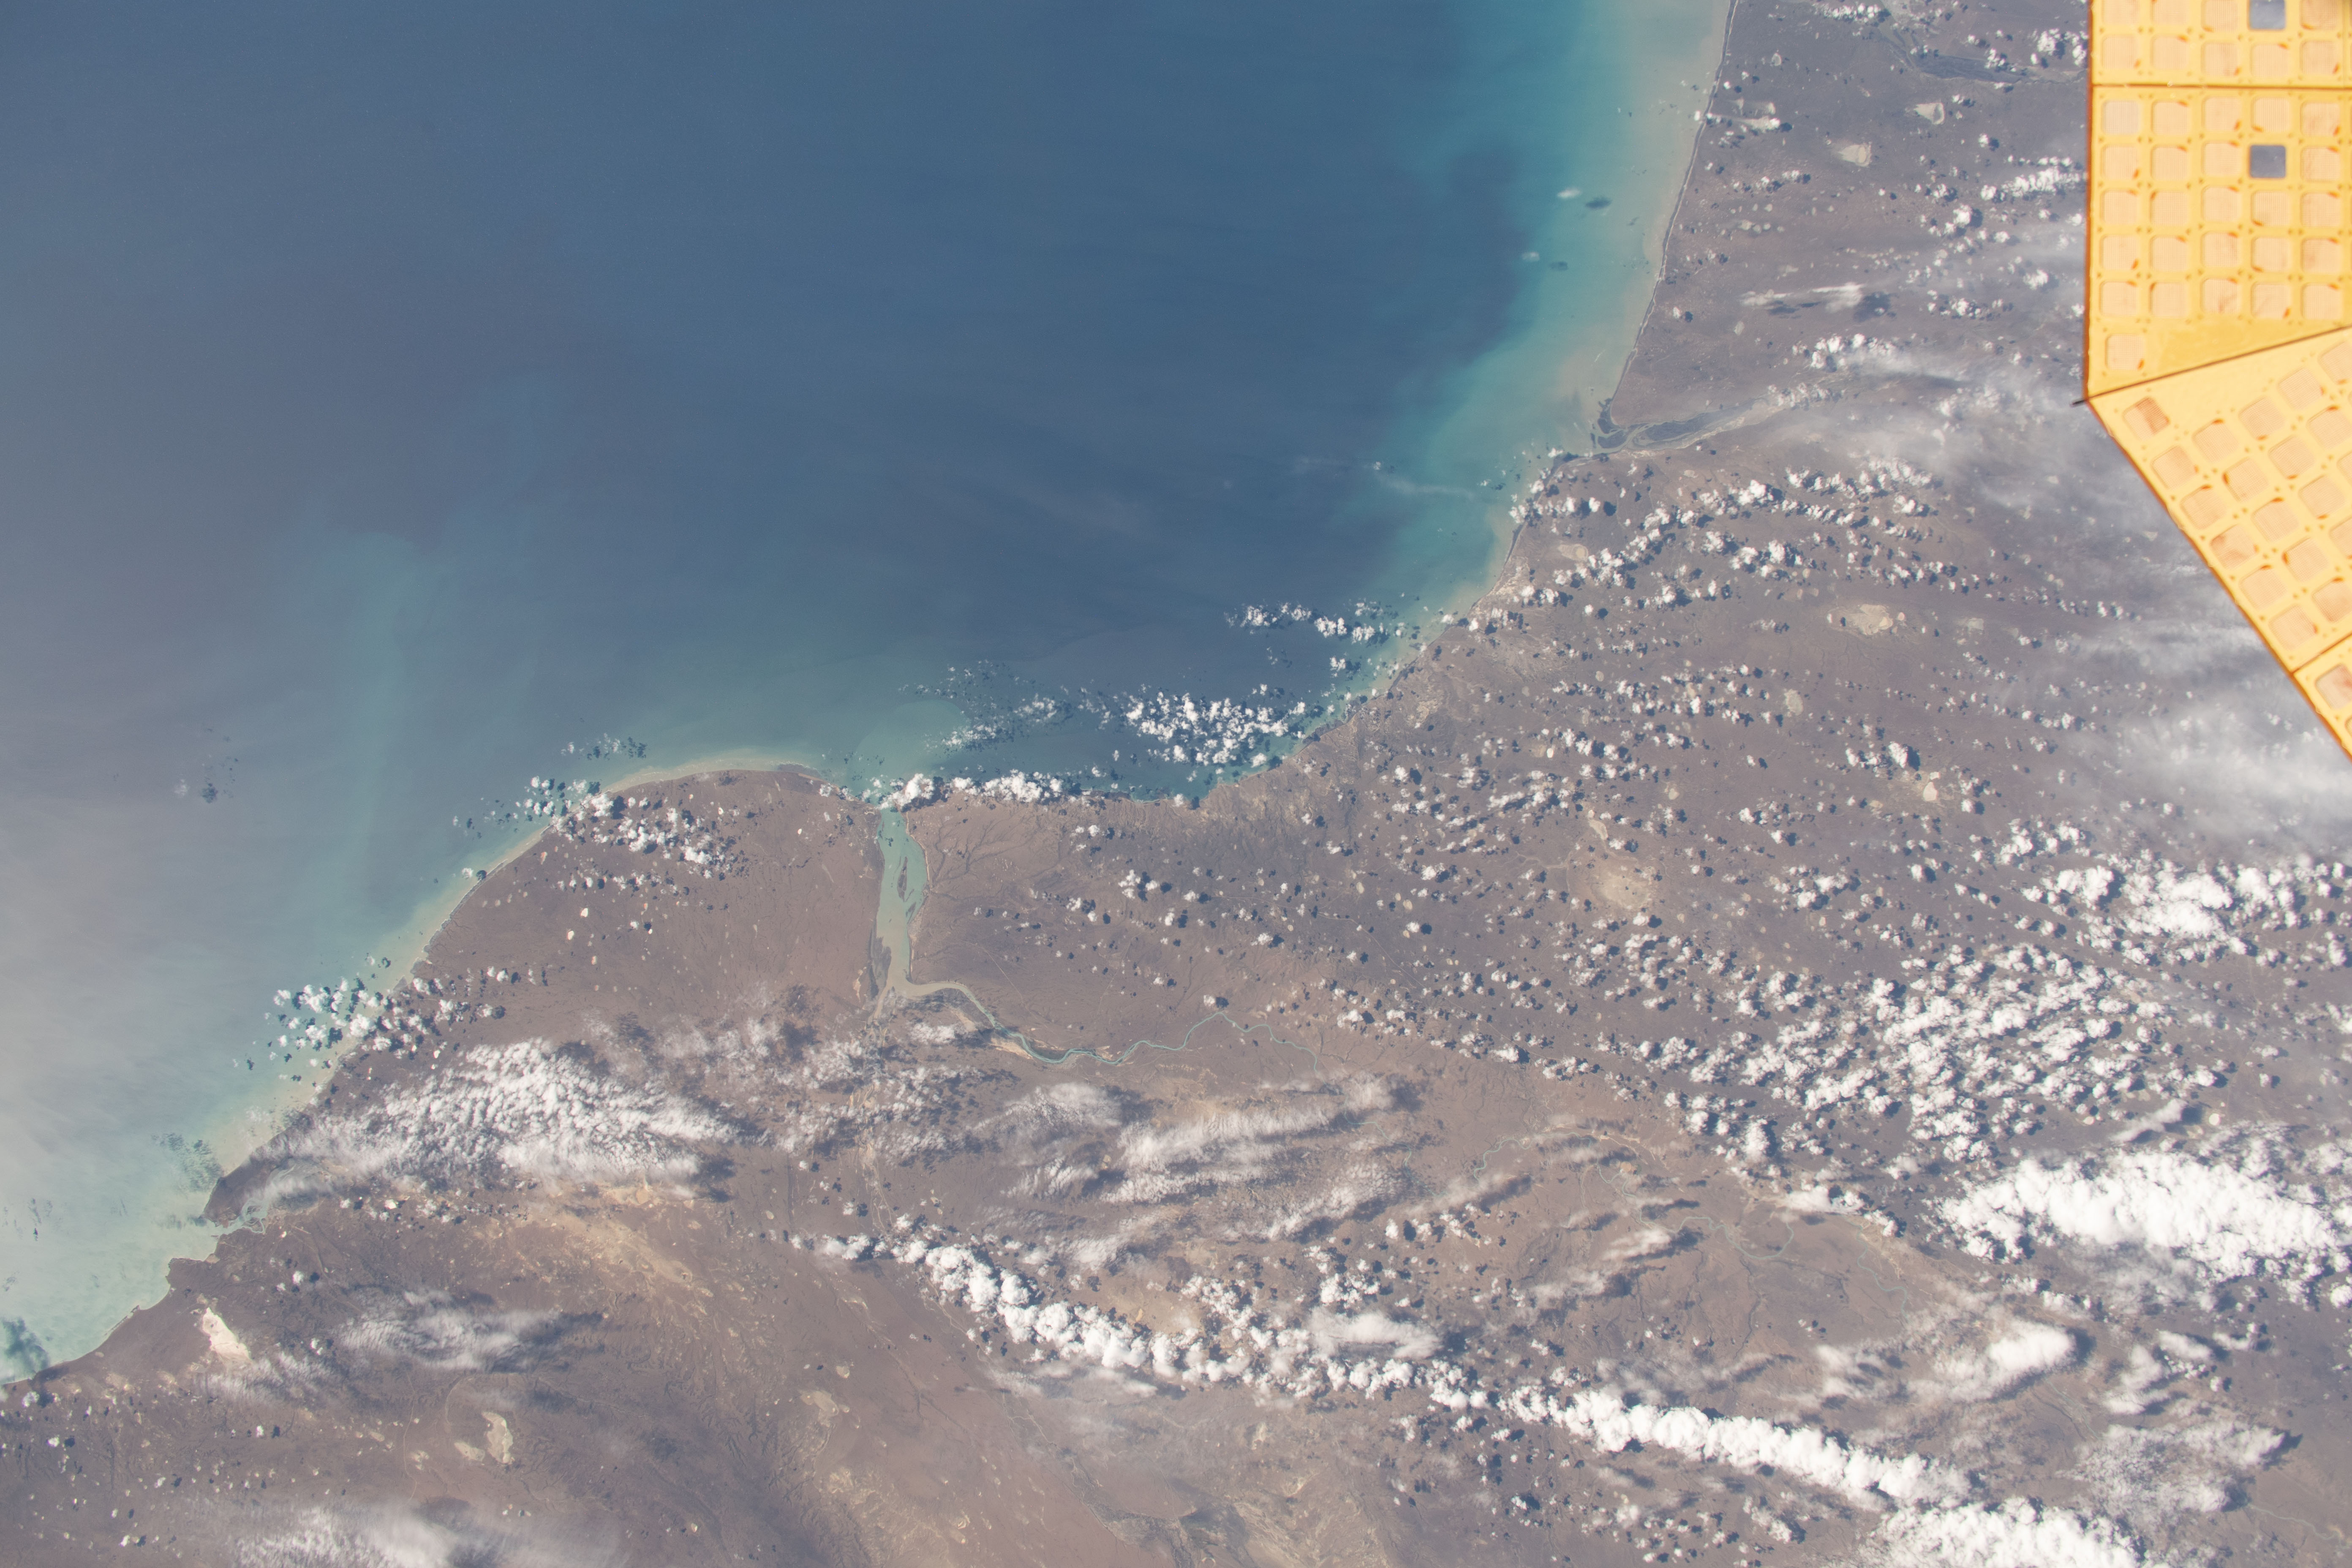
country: ARGENTINA
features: BAHIA GRANDE
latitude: -51.0
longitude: -69.5
